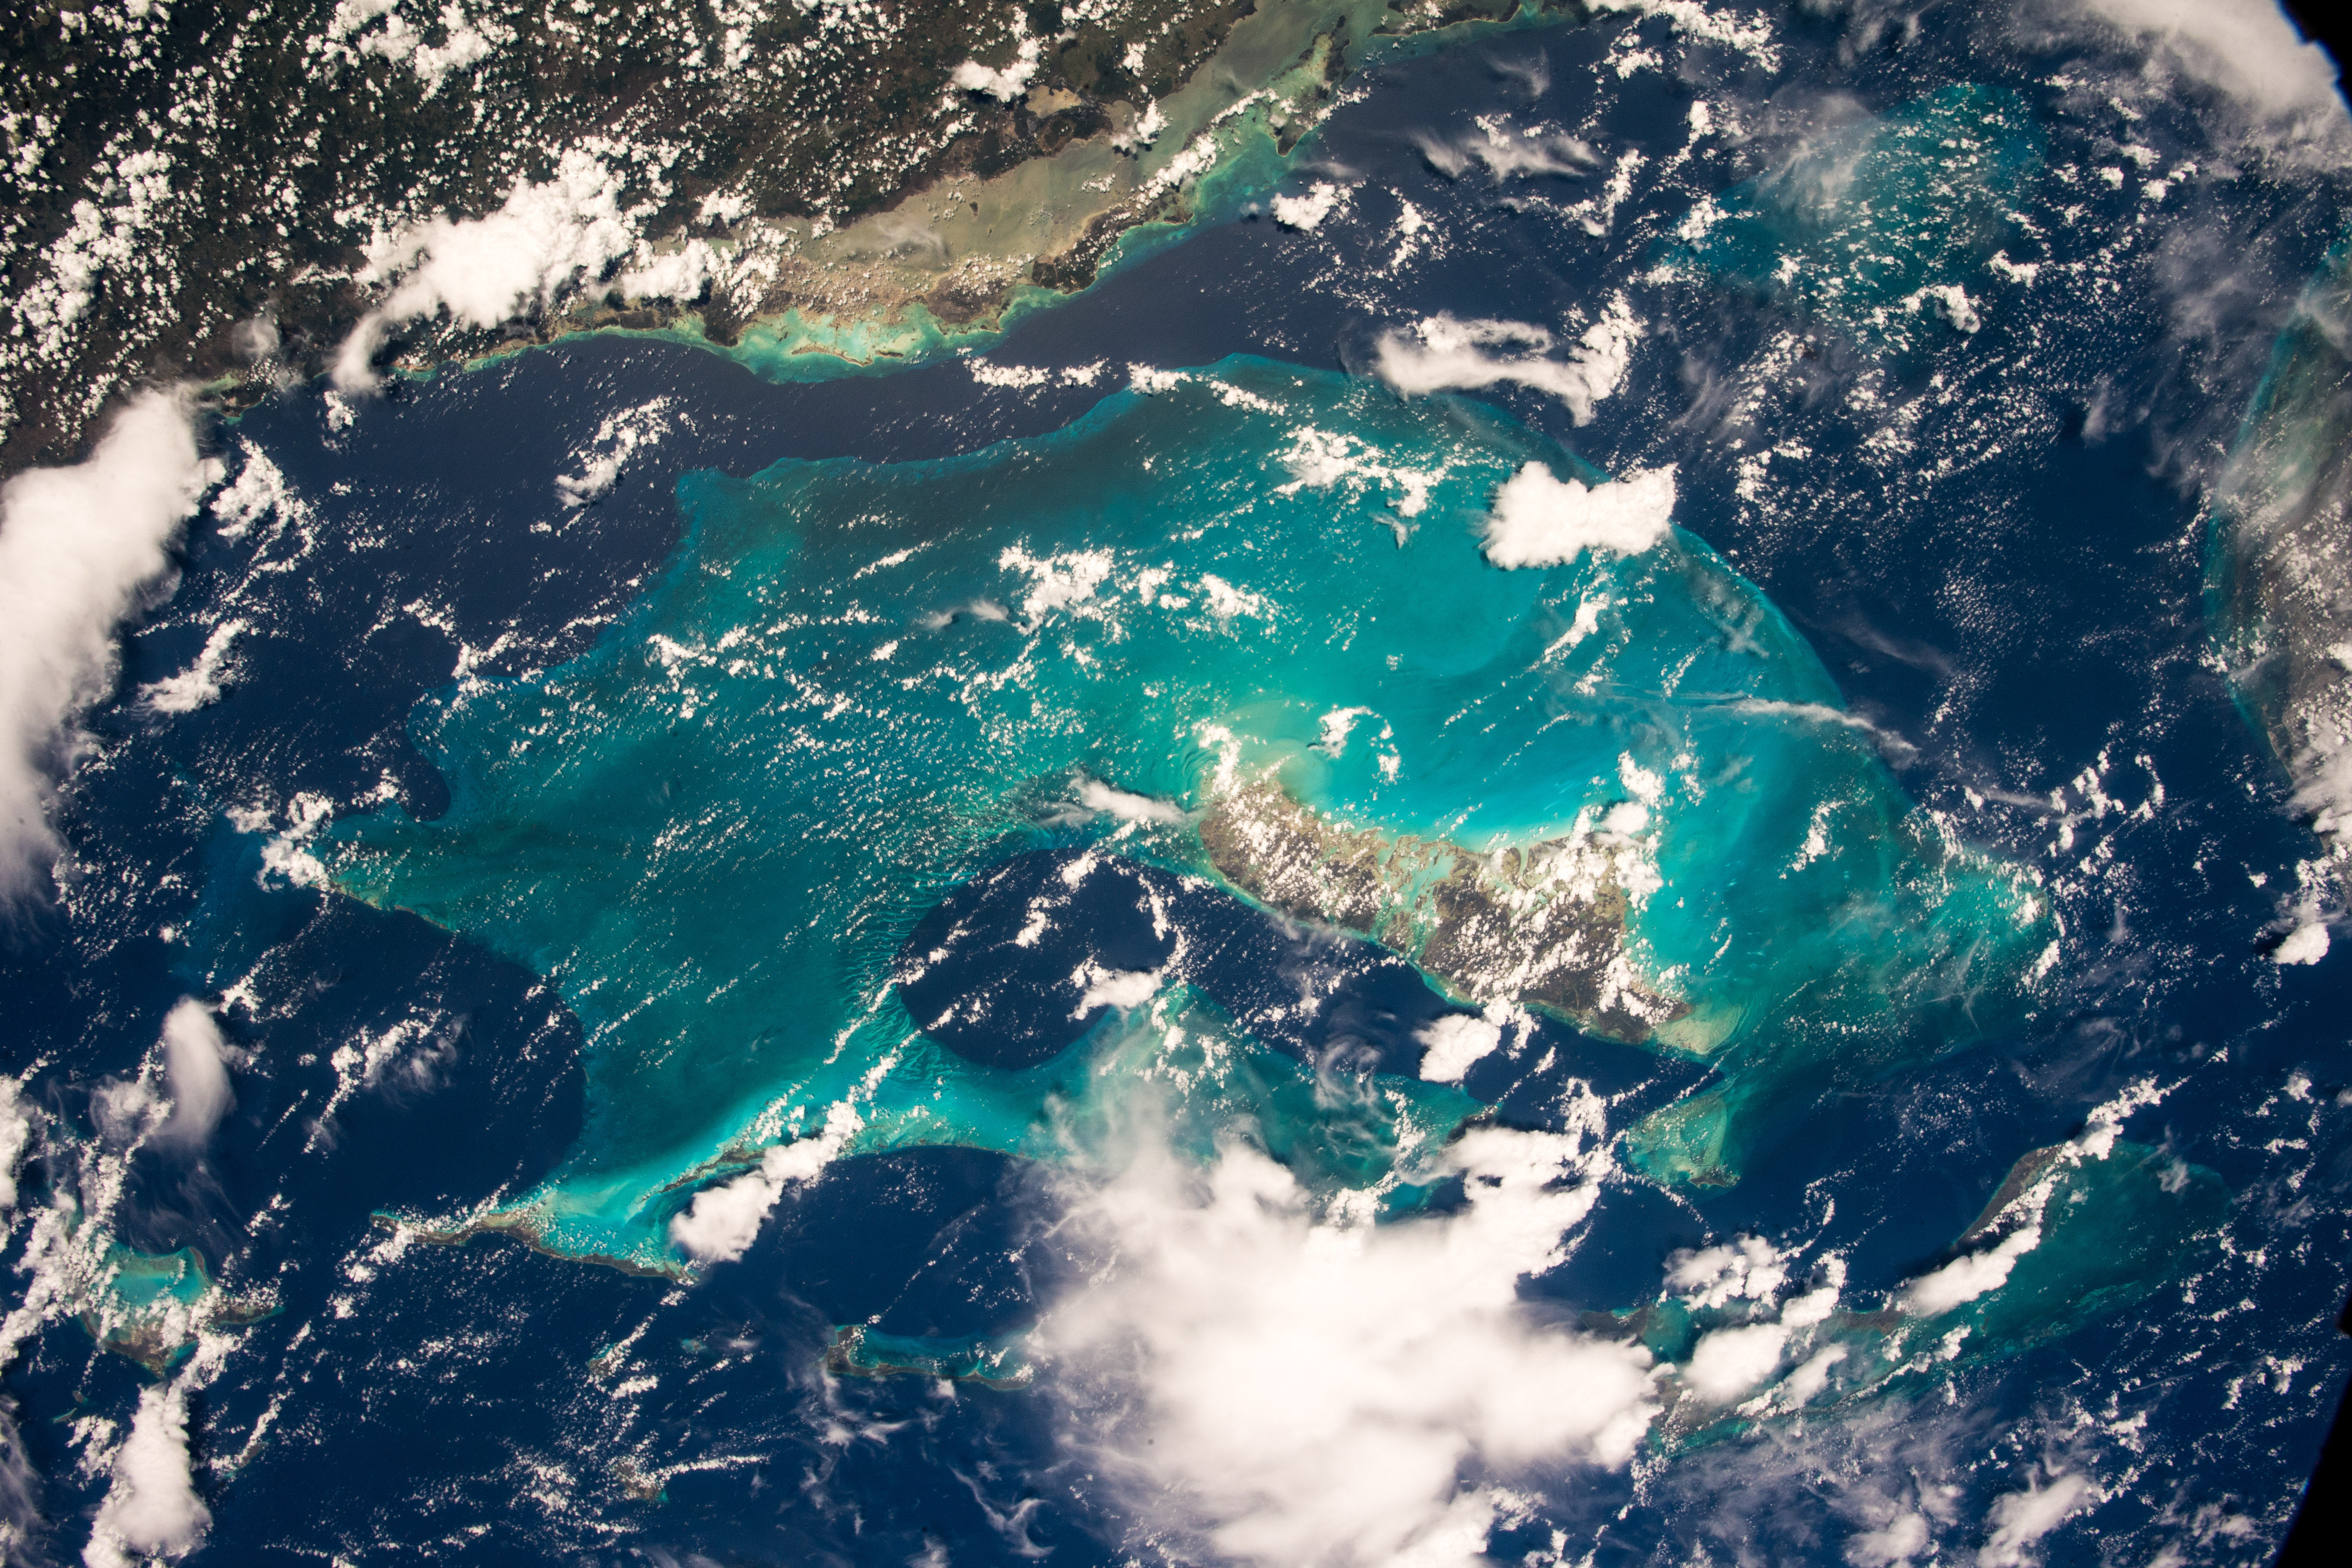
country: BAHAMAS
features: GREAT BAHAMA BANK, TONGUE OF THE OCEAN, NASSAU, THE BAHAMAS
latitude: 23.7
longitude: -77.5
